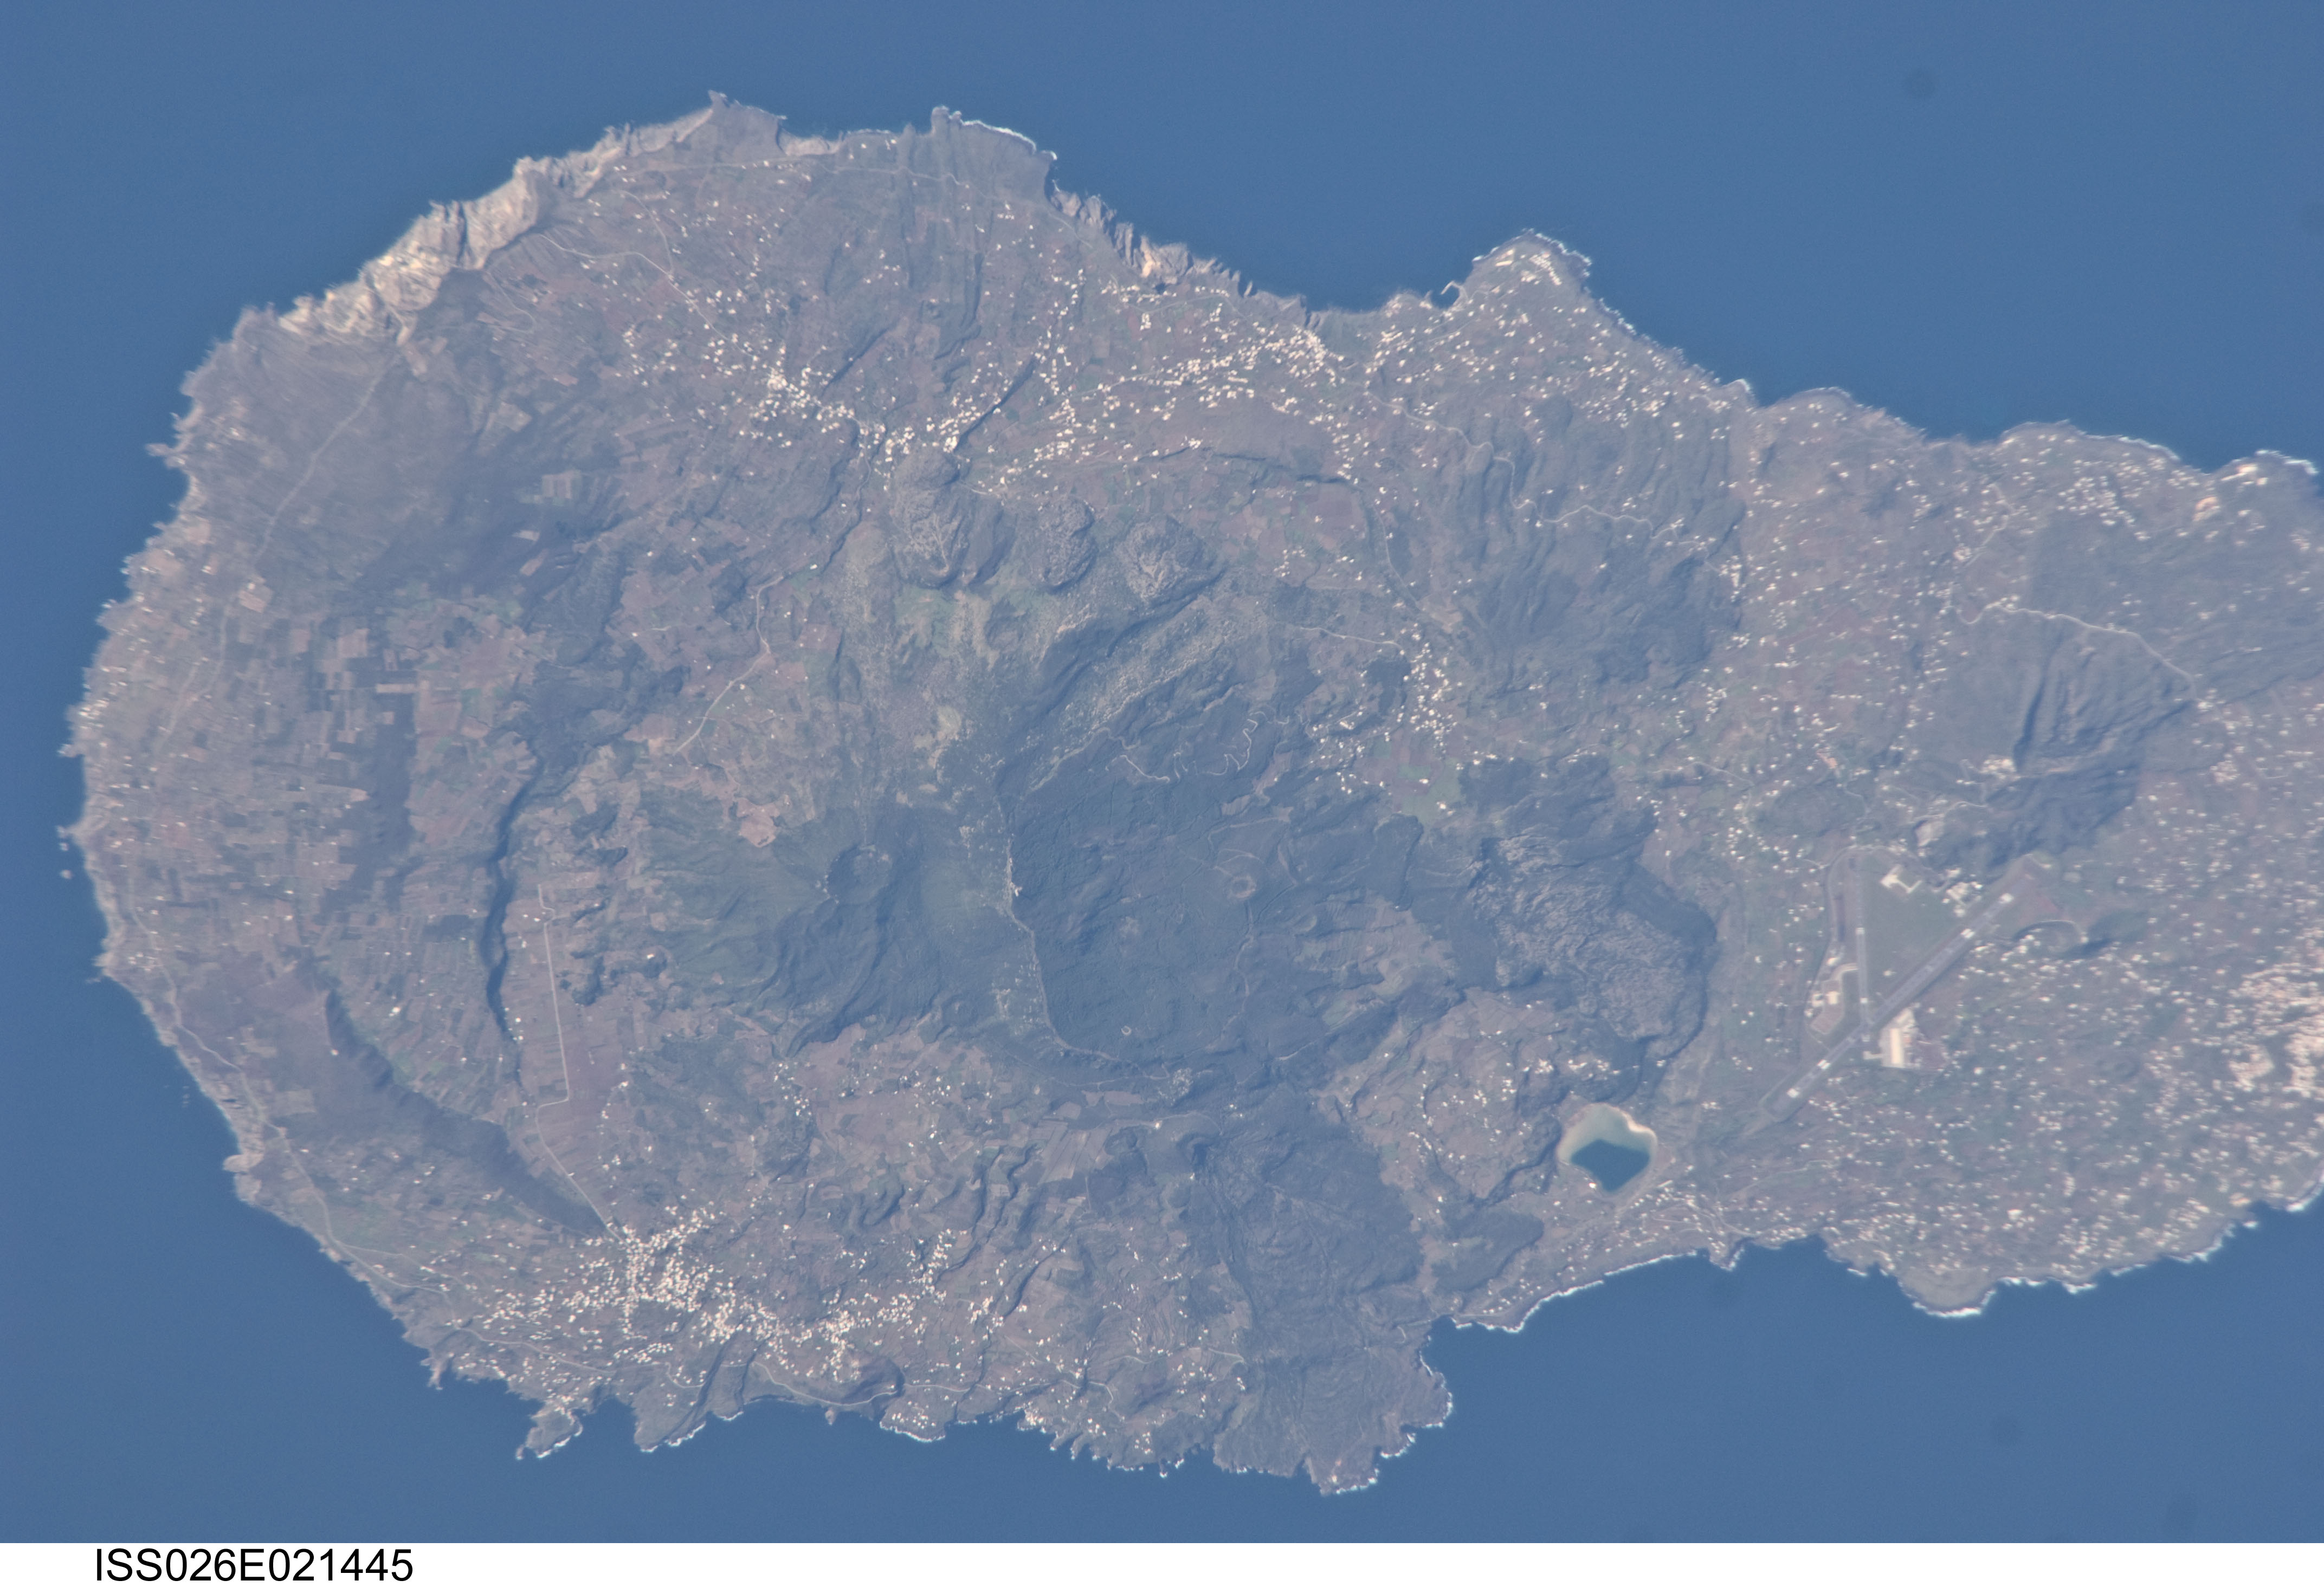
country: SICILY
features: PANTELLERIA ISLAND, PATELLERIA, AIRPORT, HARBOR, VILLAGES, VOLCANICS, ROADS
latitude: 36.8
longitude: 12.0
